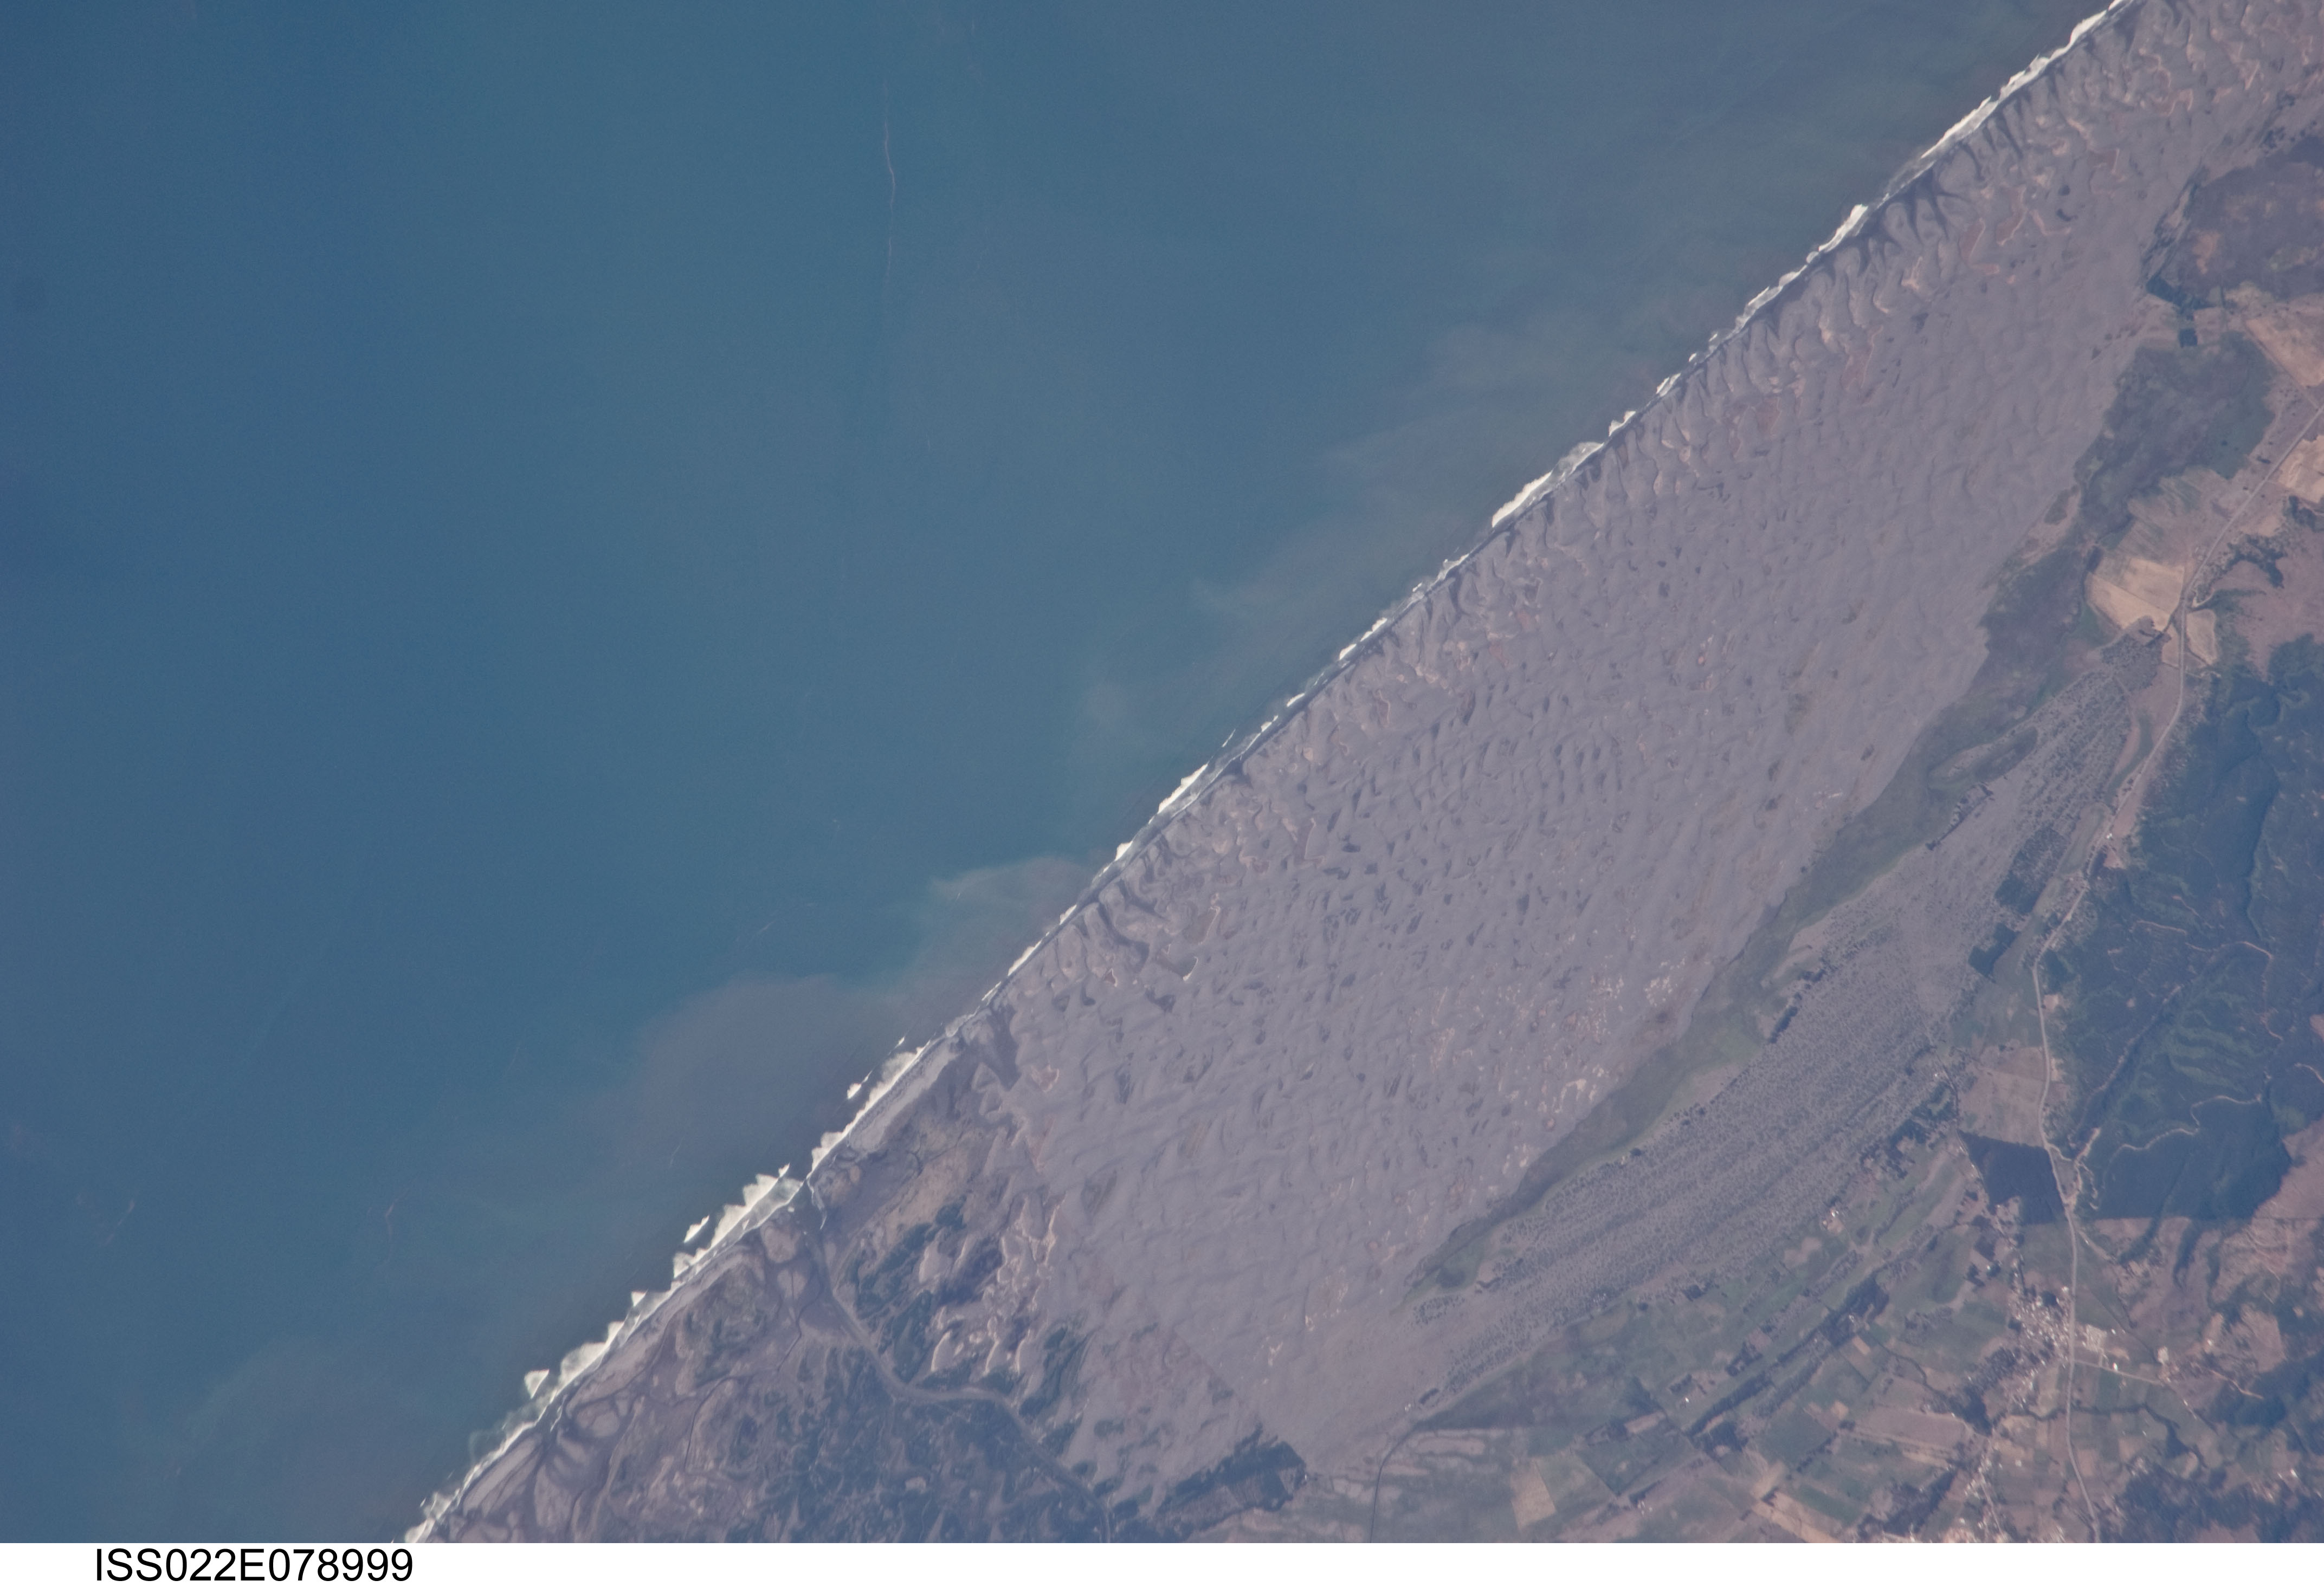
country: CHILE
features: COASTAL DUNES, PUTU, AGR.
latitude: -35.2
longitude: -72.3
